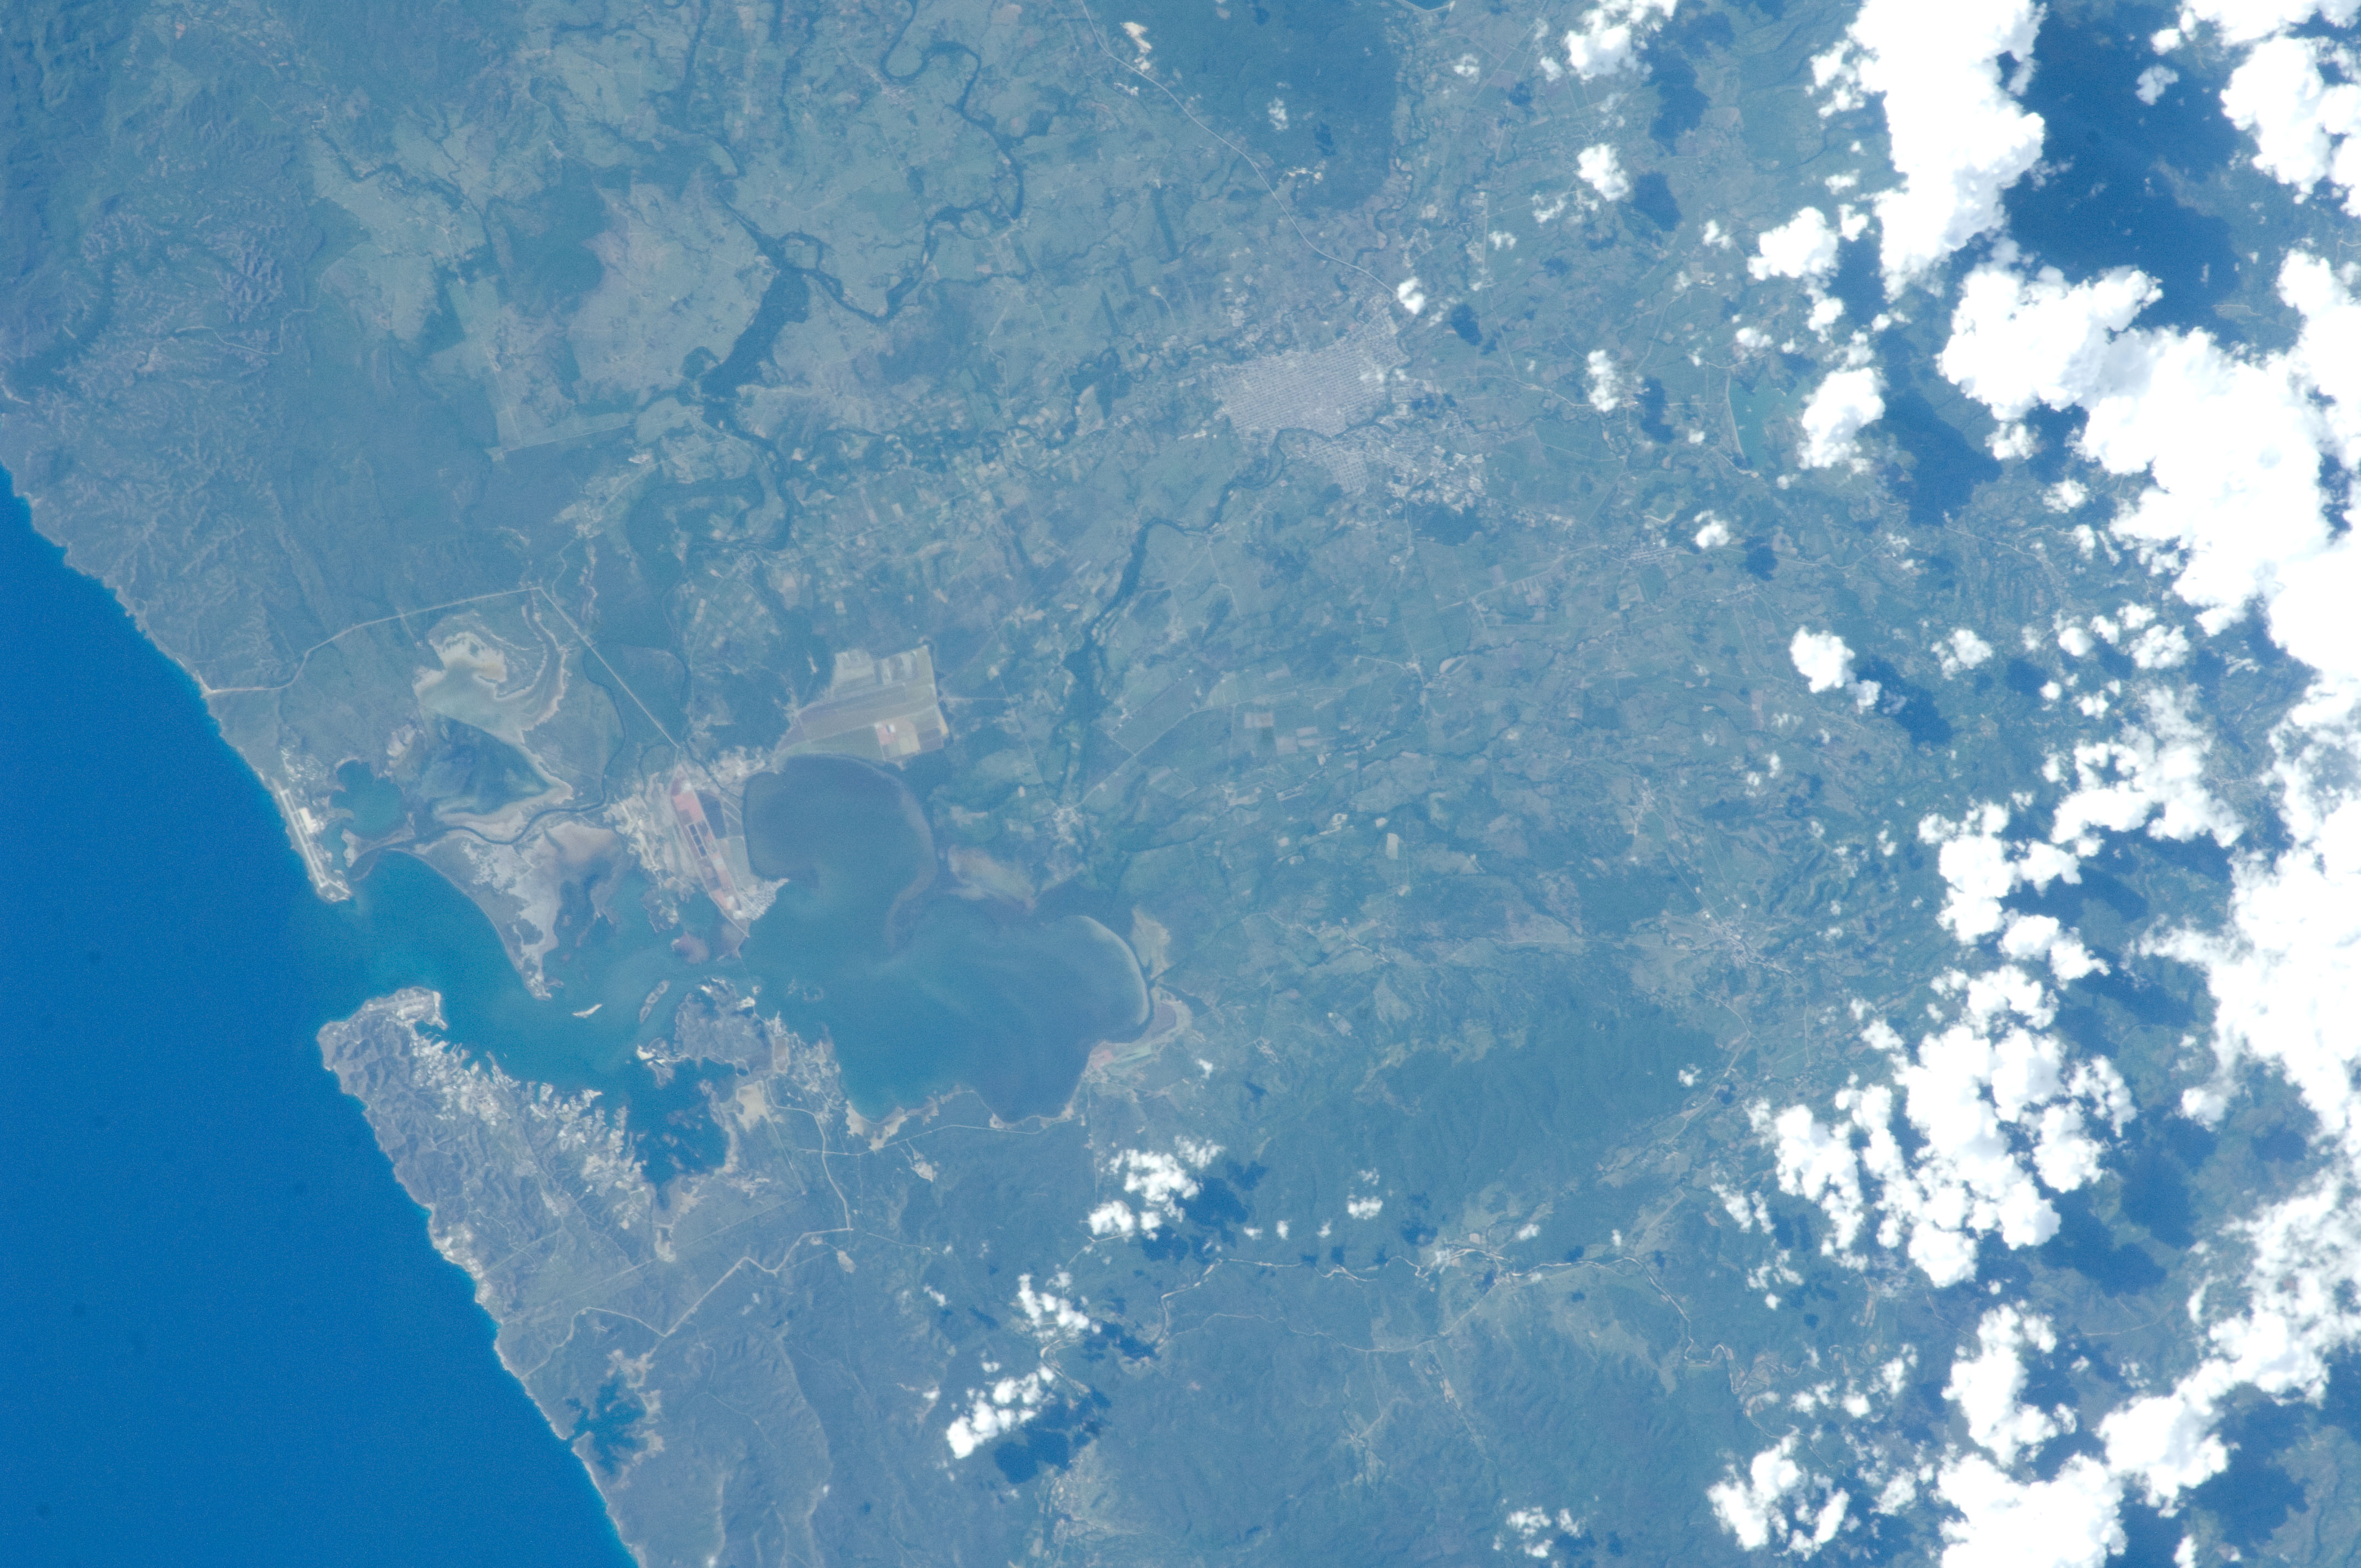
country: CUBA
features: GUANTANAMO BAY, GUANTANAMO
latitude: 20.1
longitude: -75.2
